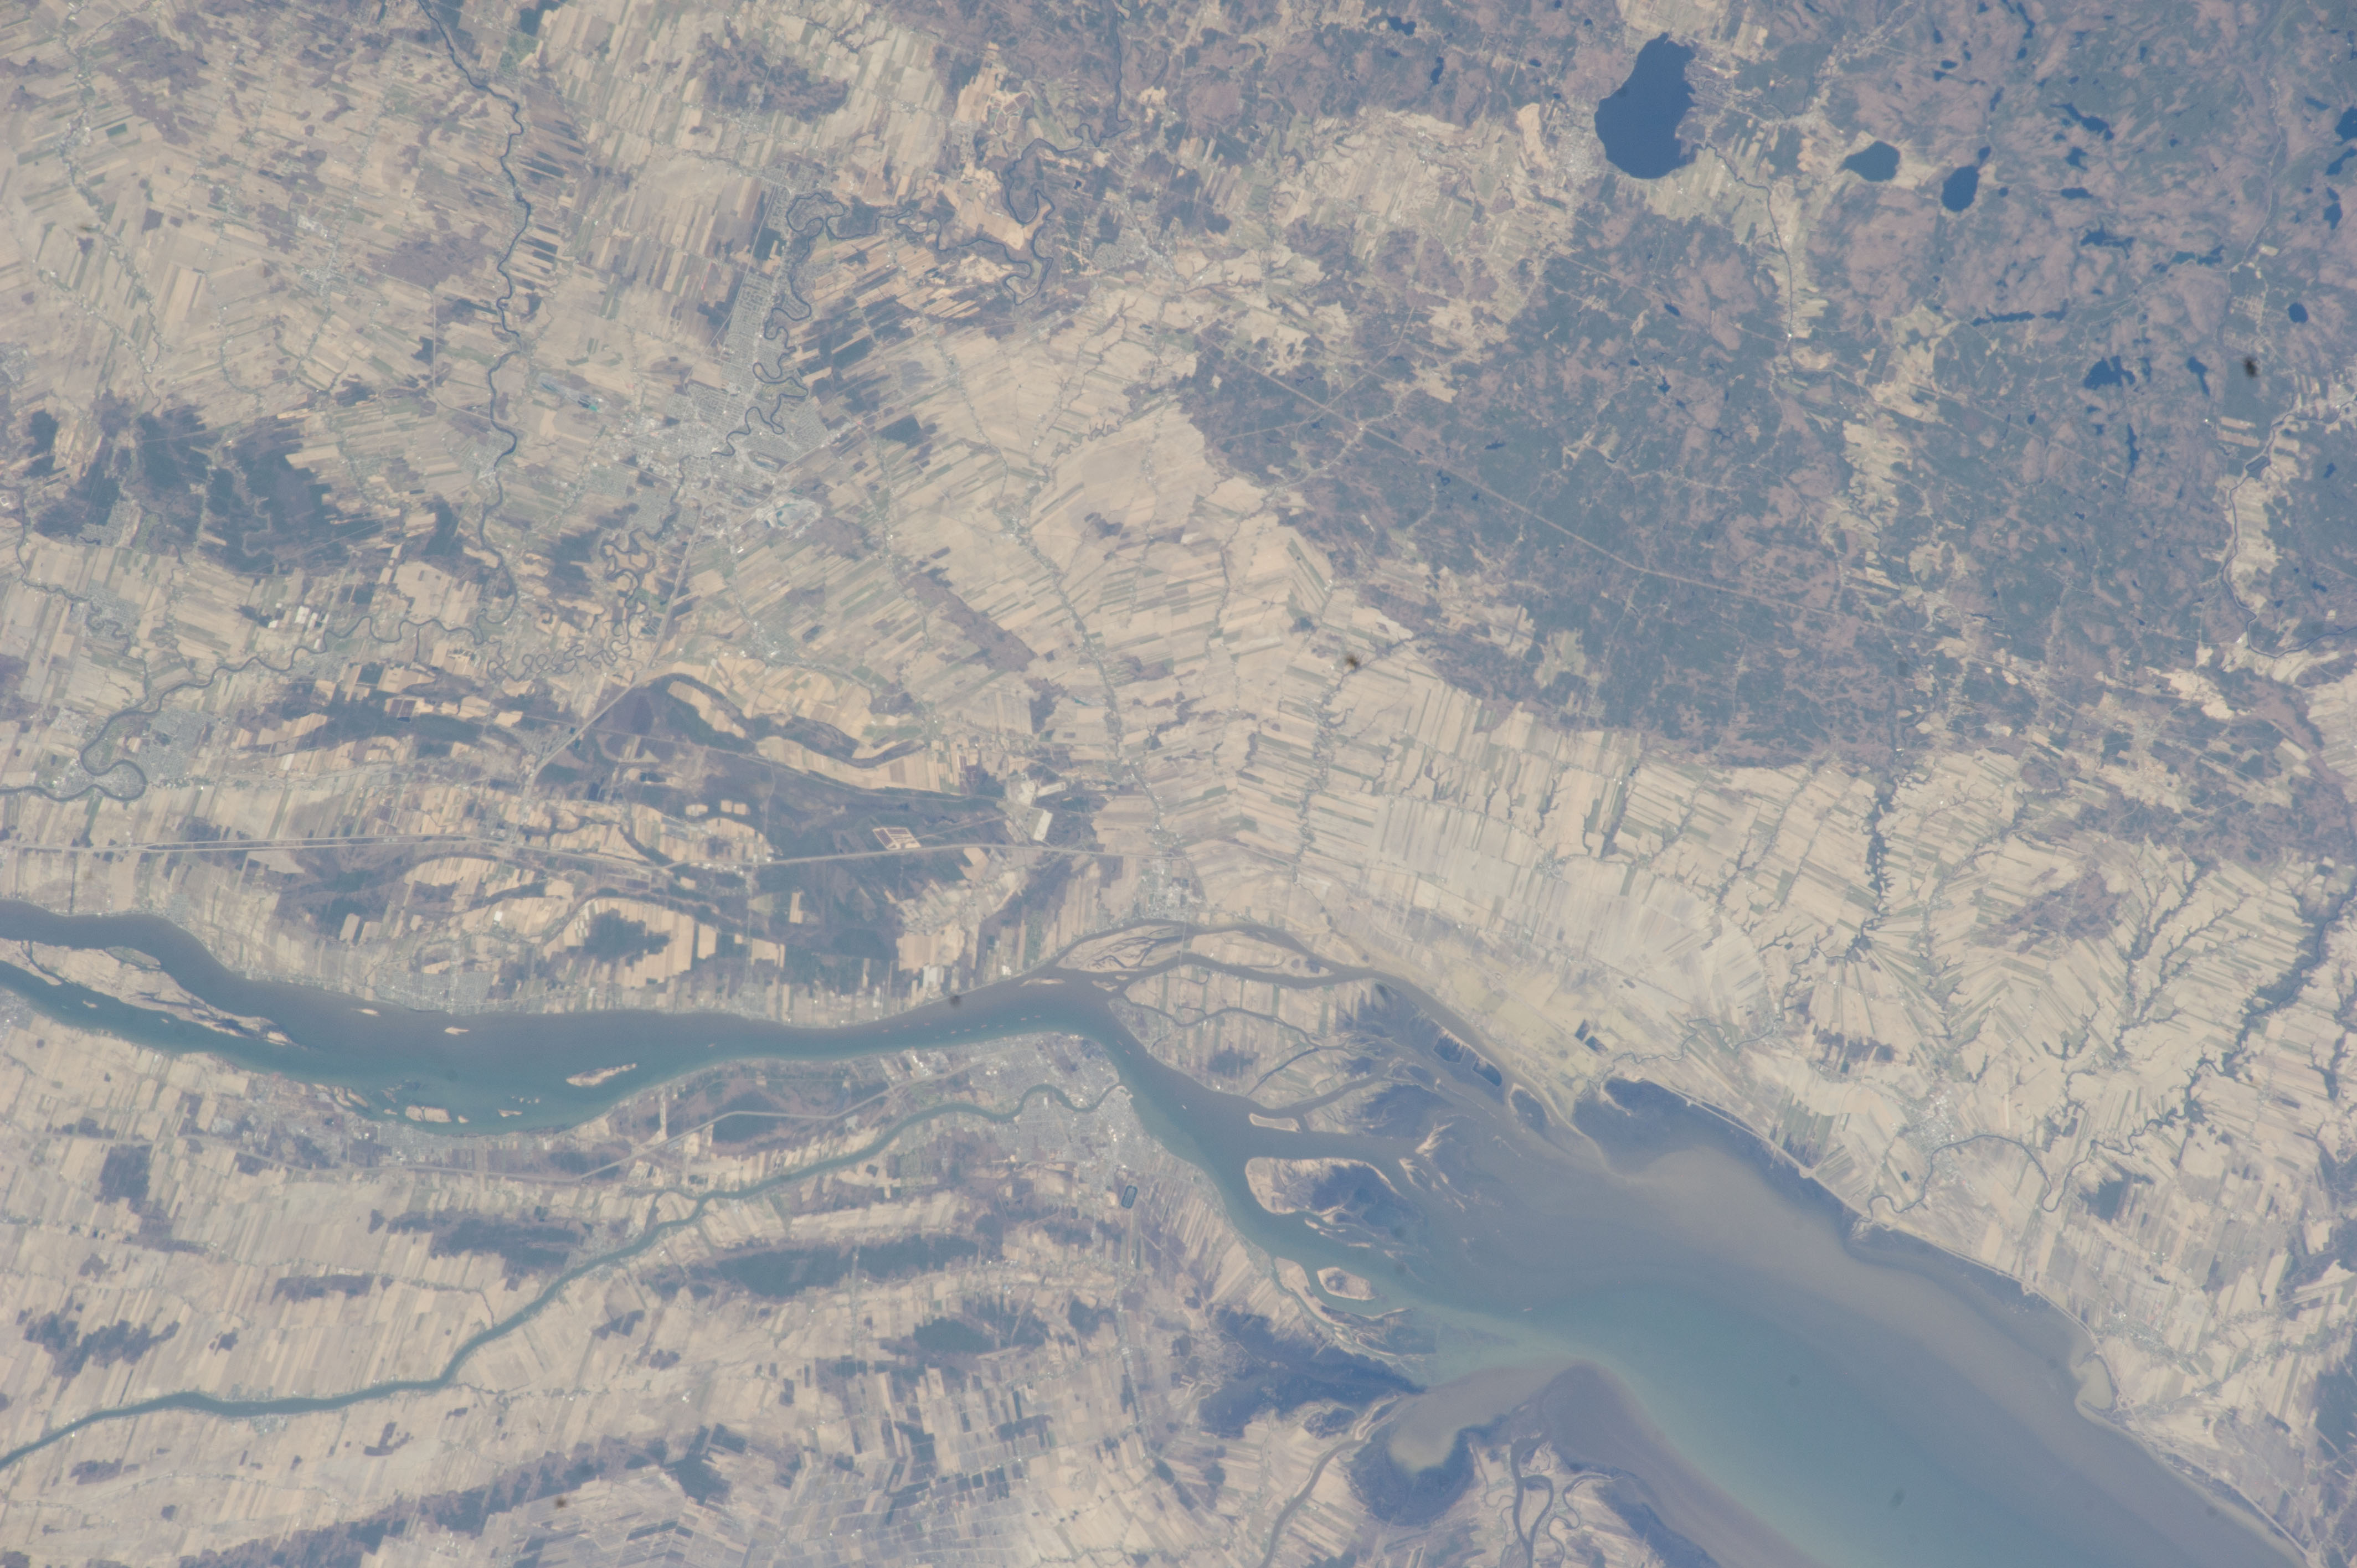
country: CANADA-Q
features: SAN LORENZO RIVER, FARMLANDS, FOREST, REPENTIGNY, JOLIETTE
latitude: 46.1
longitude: -73.2
